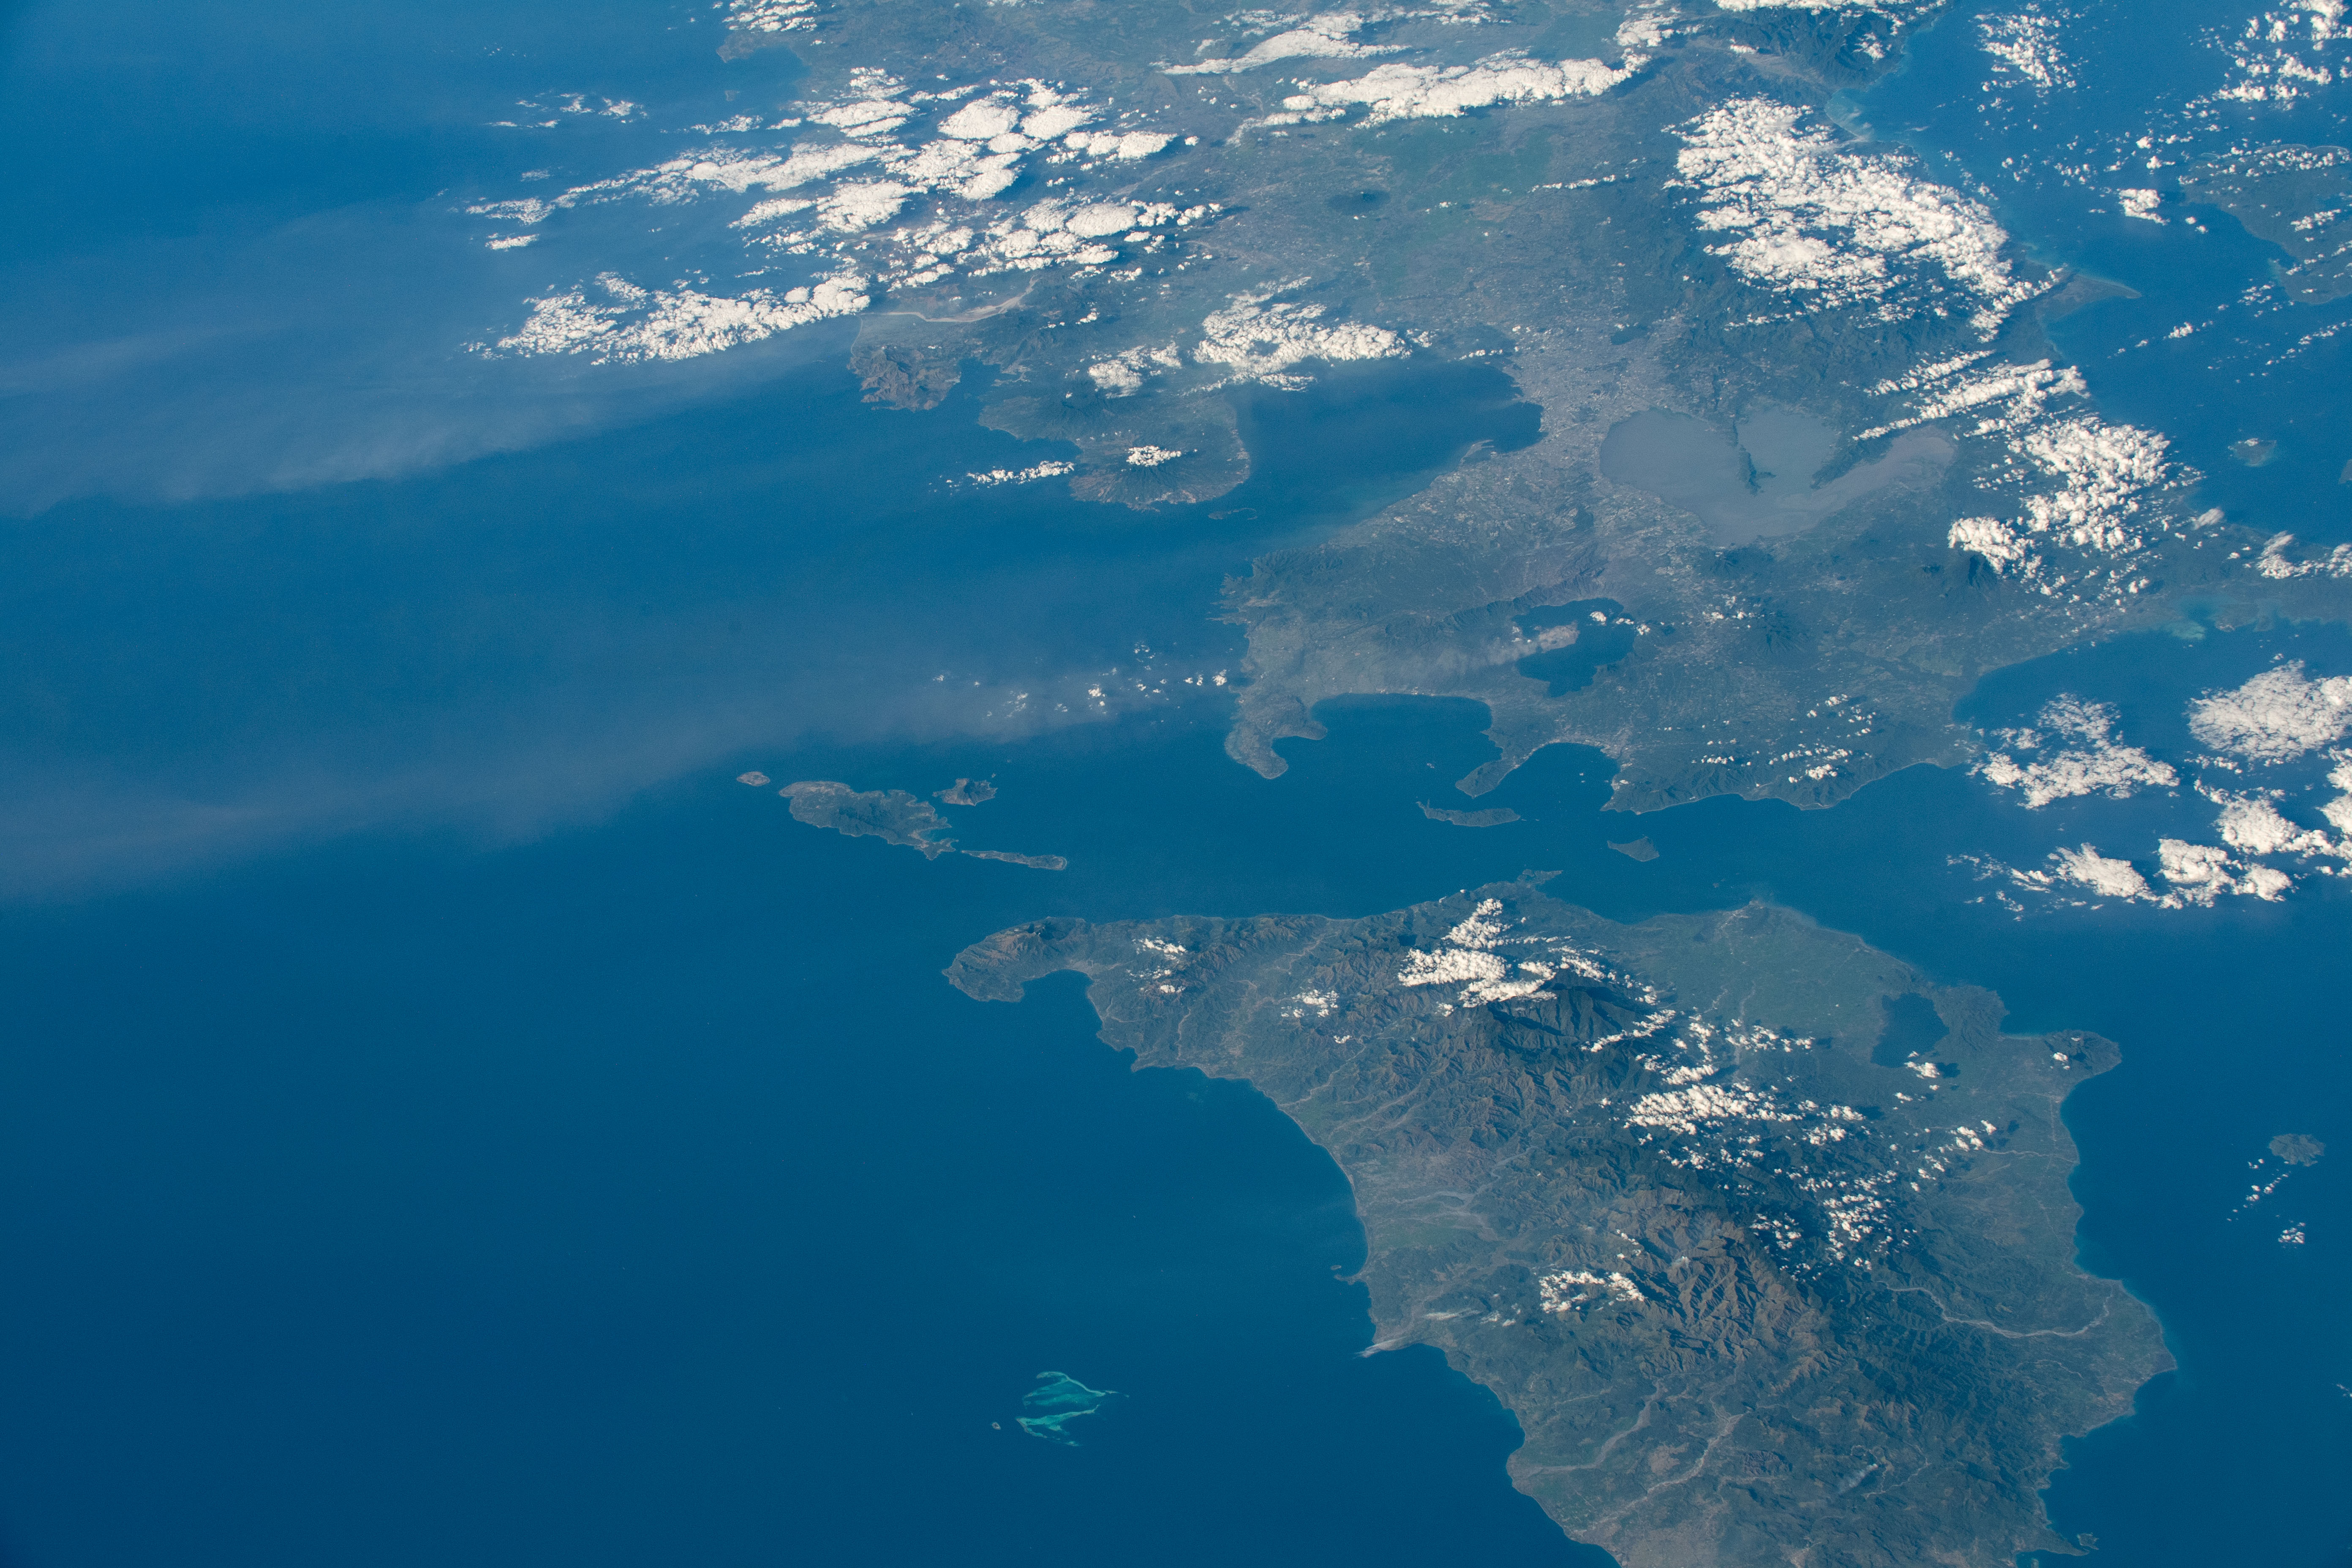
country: PHILIPPINES
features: TAAL VOLCANO, SMOKE PLUME, ERUPTION, TAAL LAKE, LAGUNA LAKE, BATANGAS, SAN PEDRO, BALAYAN BAY, MINDORO, LUZON, PACIFIC OCEAN, MANILA
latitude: 13.8
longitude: 120.5
